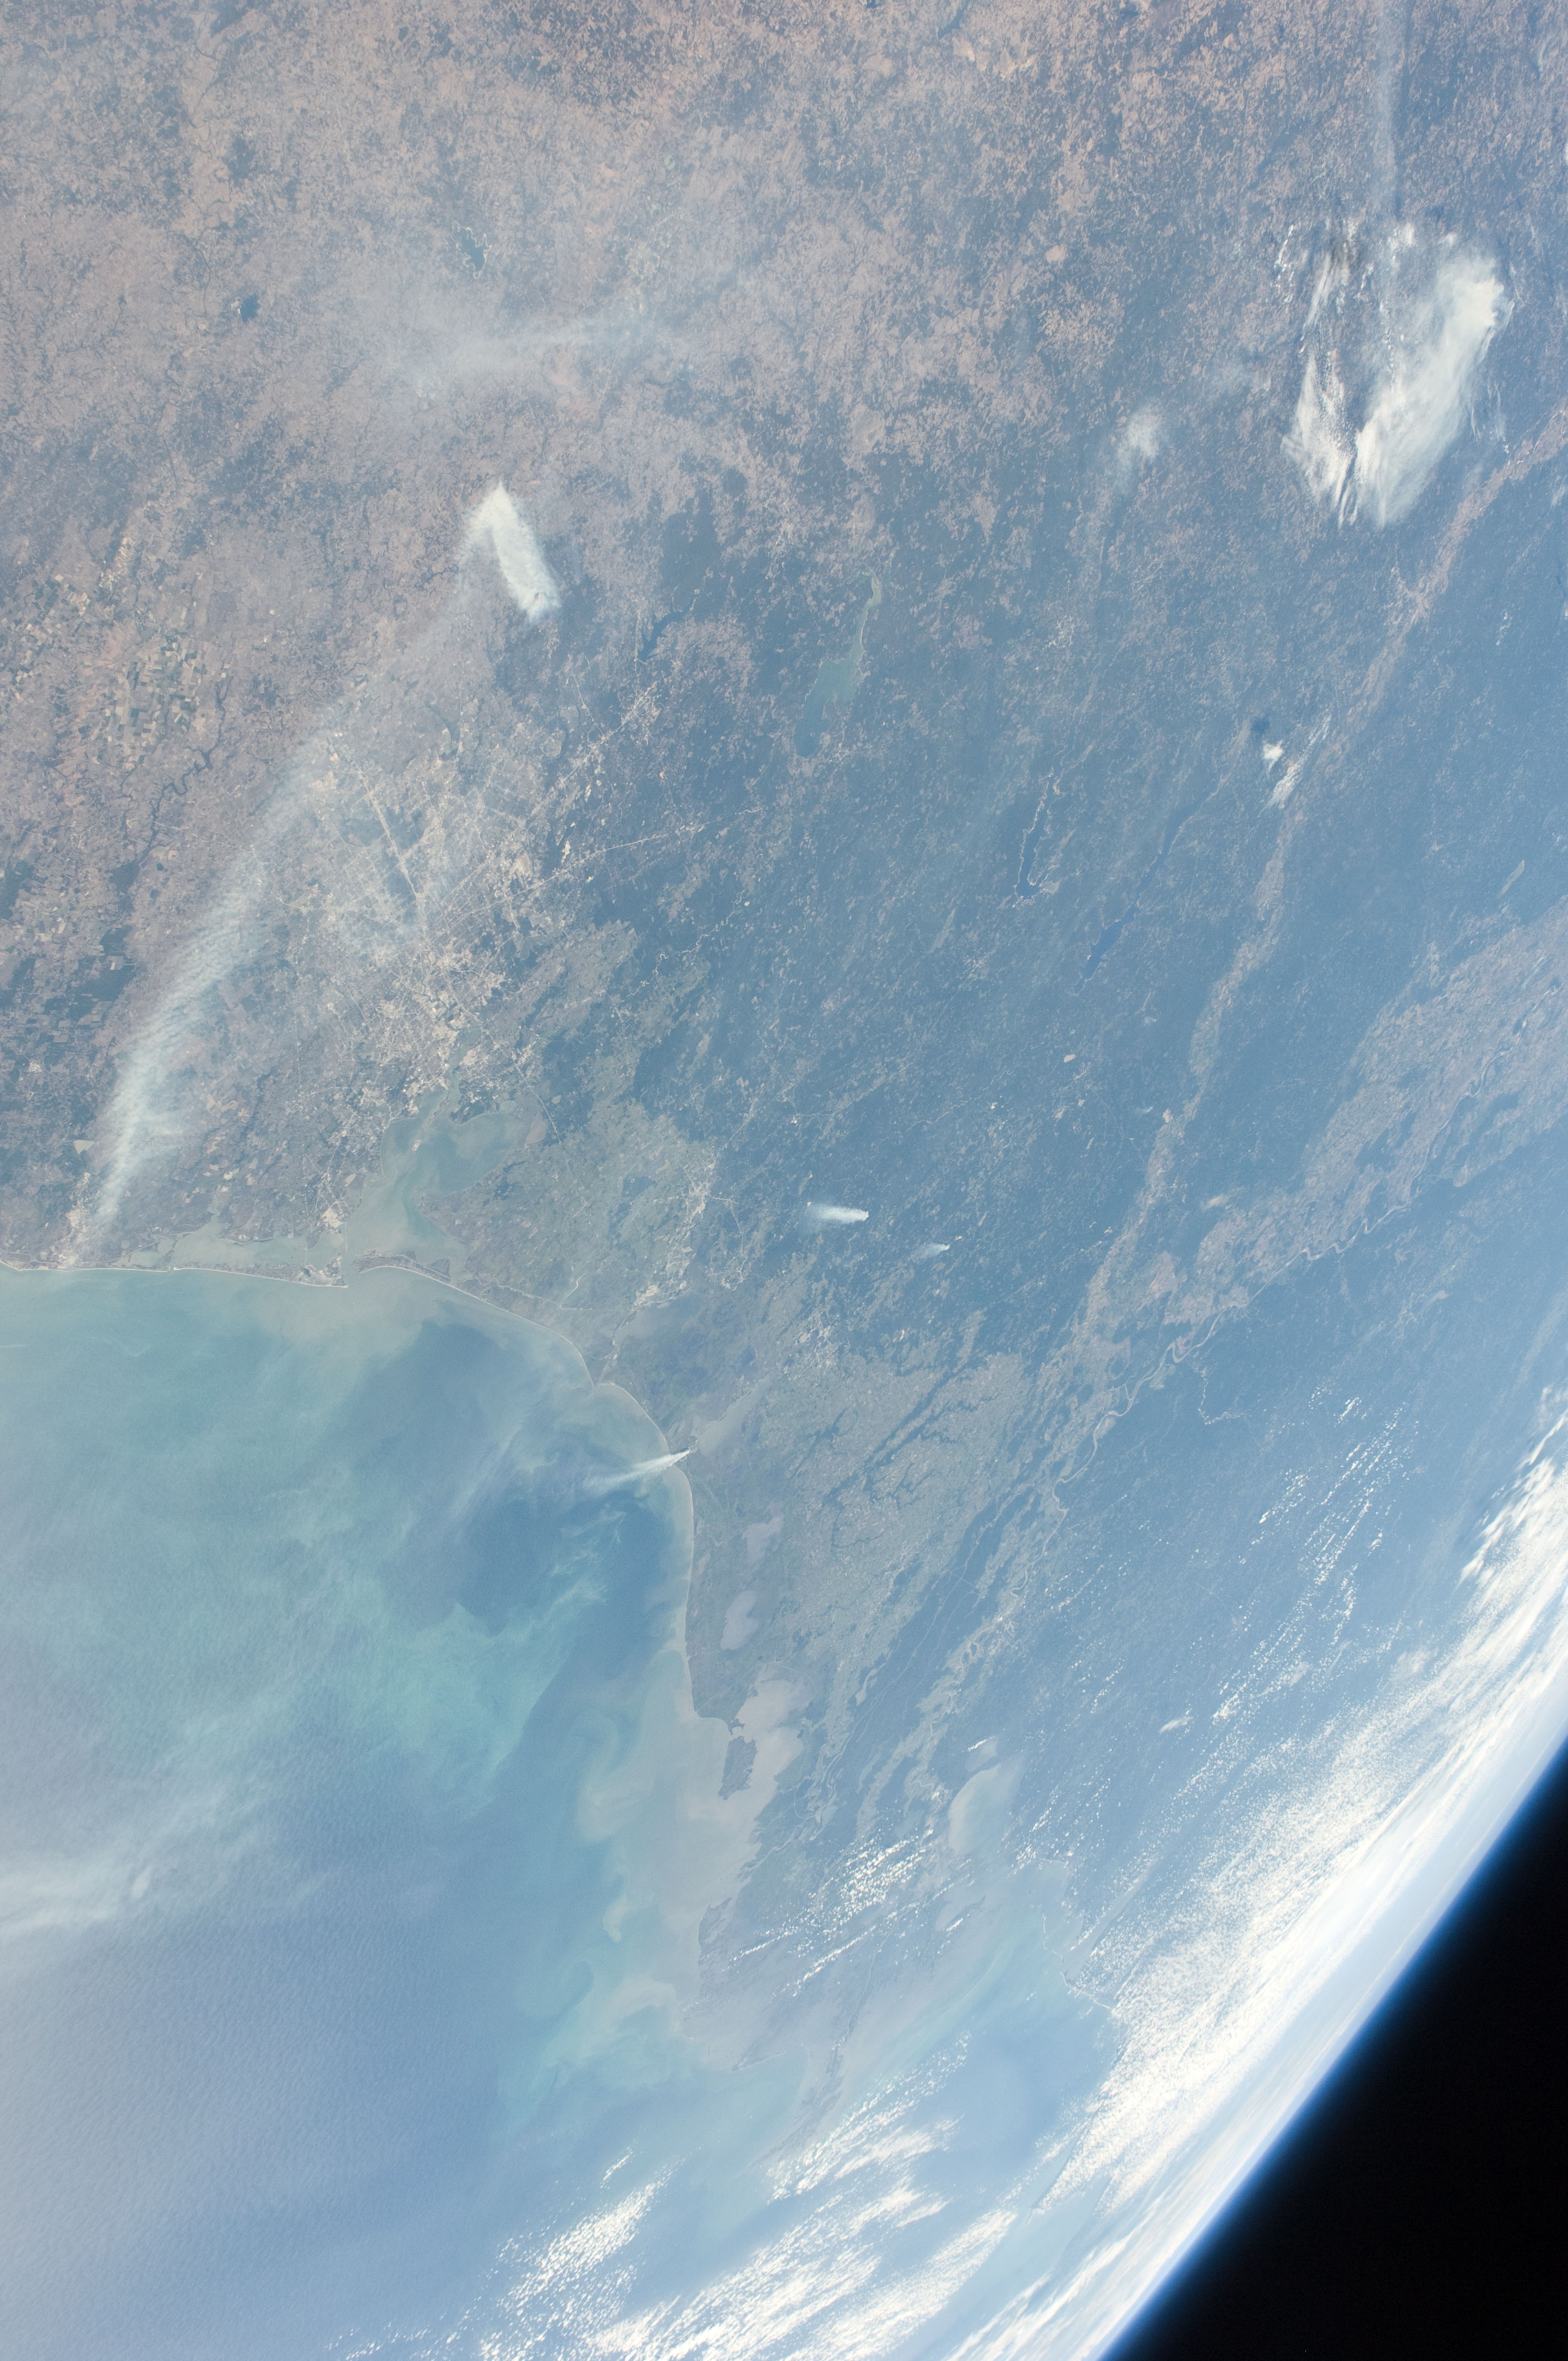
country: USA-TEXAS
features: PAN-NORTHERN GULF COAST, SMOKE PLUMES, CITIES, RIVERS, FOR., LAKES, HAZE
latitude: 30.0
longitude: -94.0
